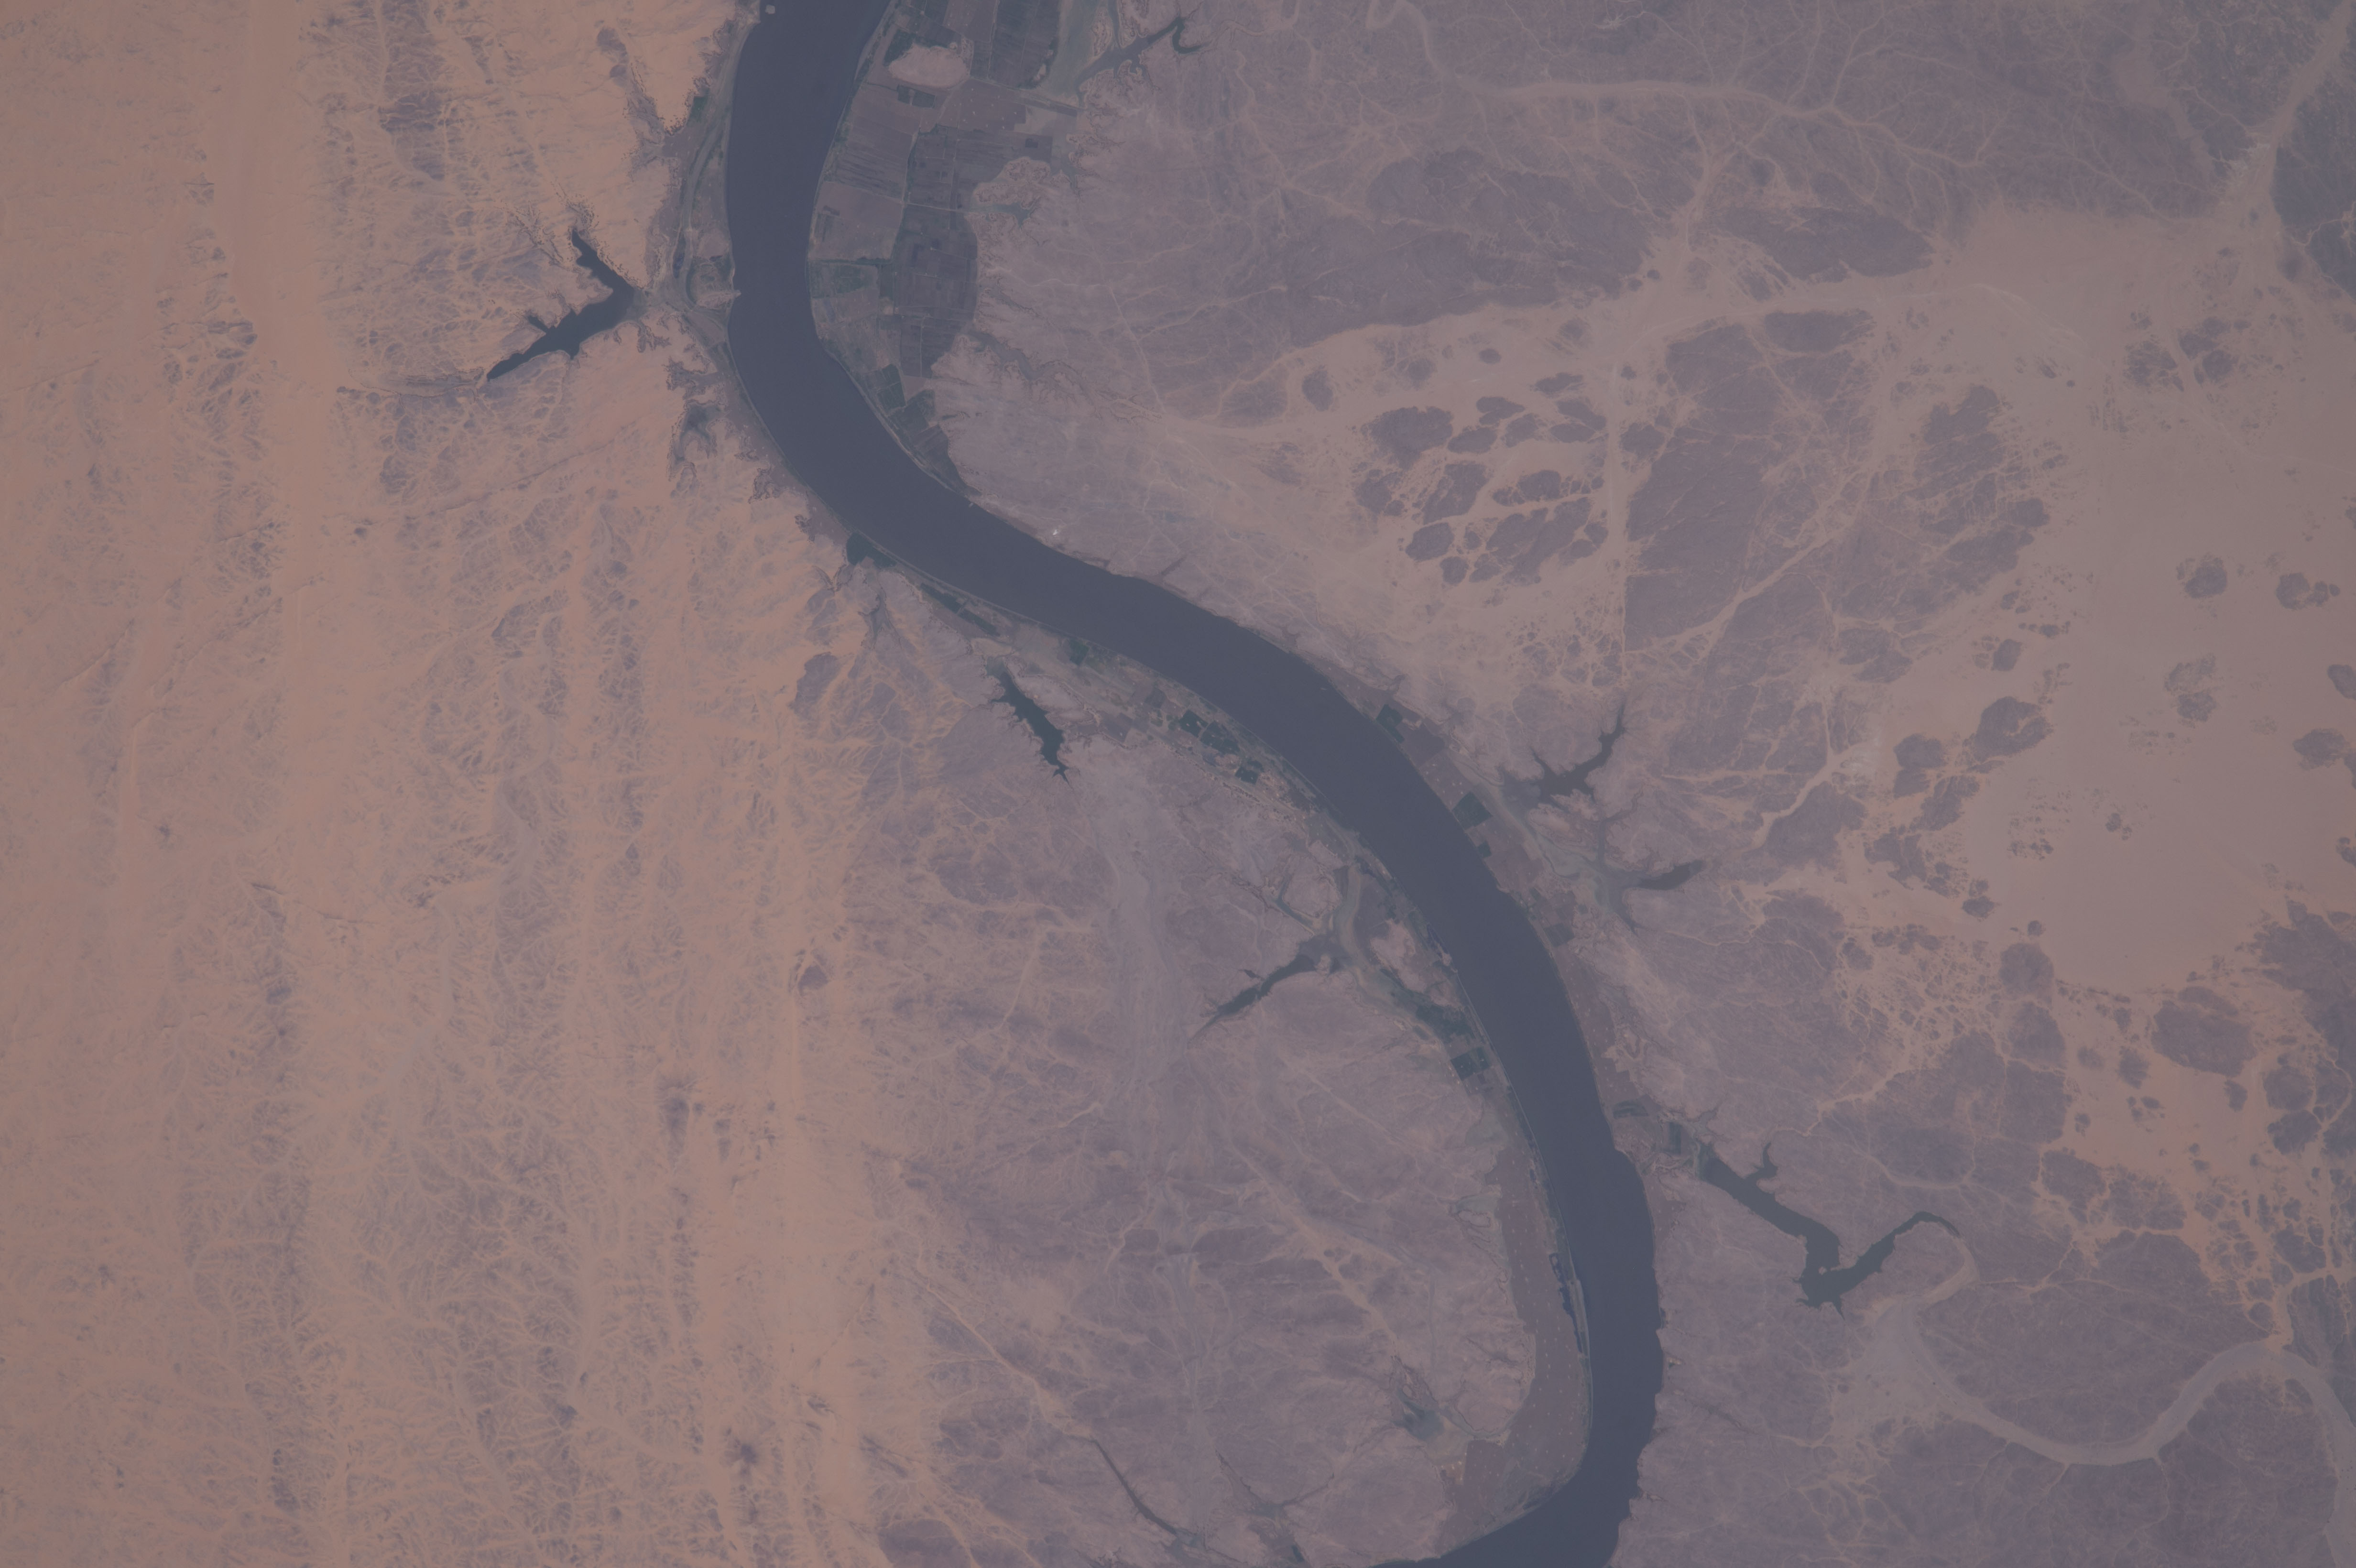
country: SUDAN
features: NUBIAN DESERT, NILE RIVER, NORTHERN, SEMNA
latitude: 21.4
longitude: 31.0
